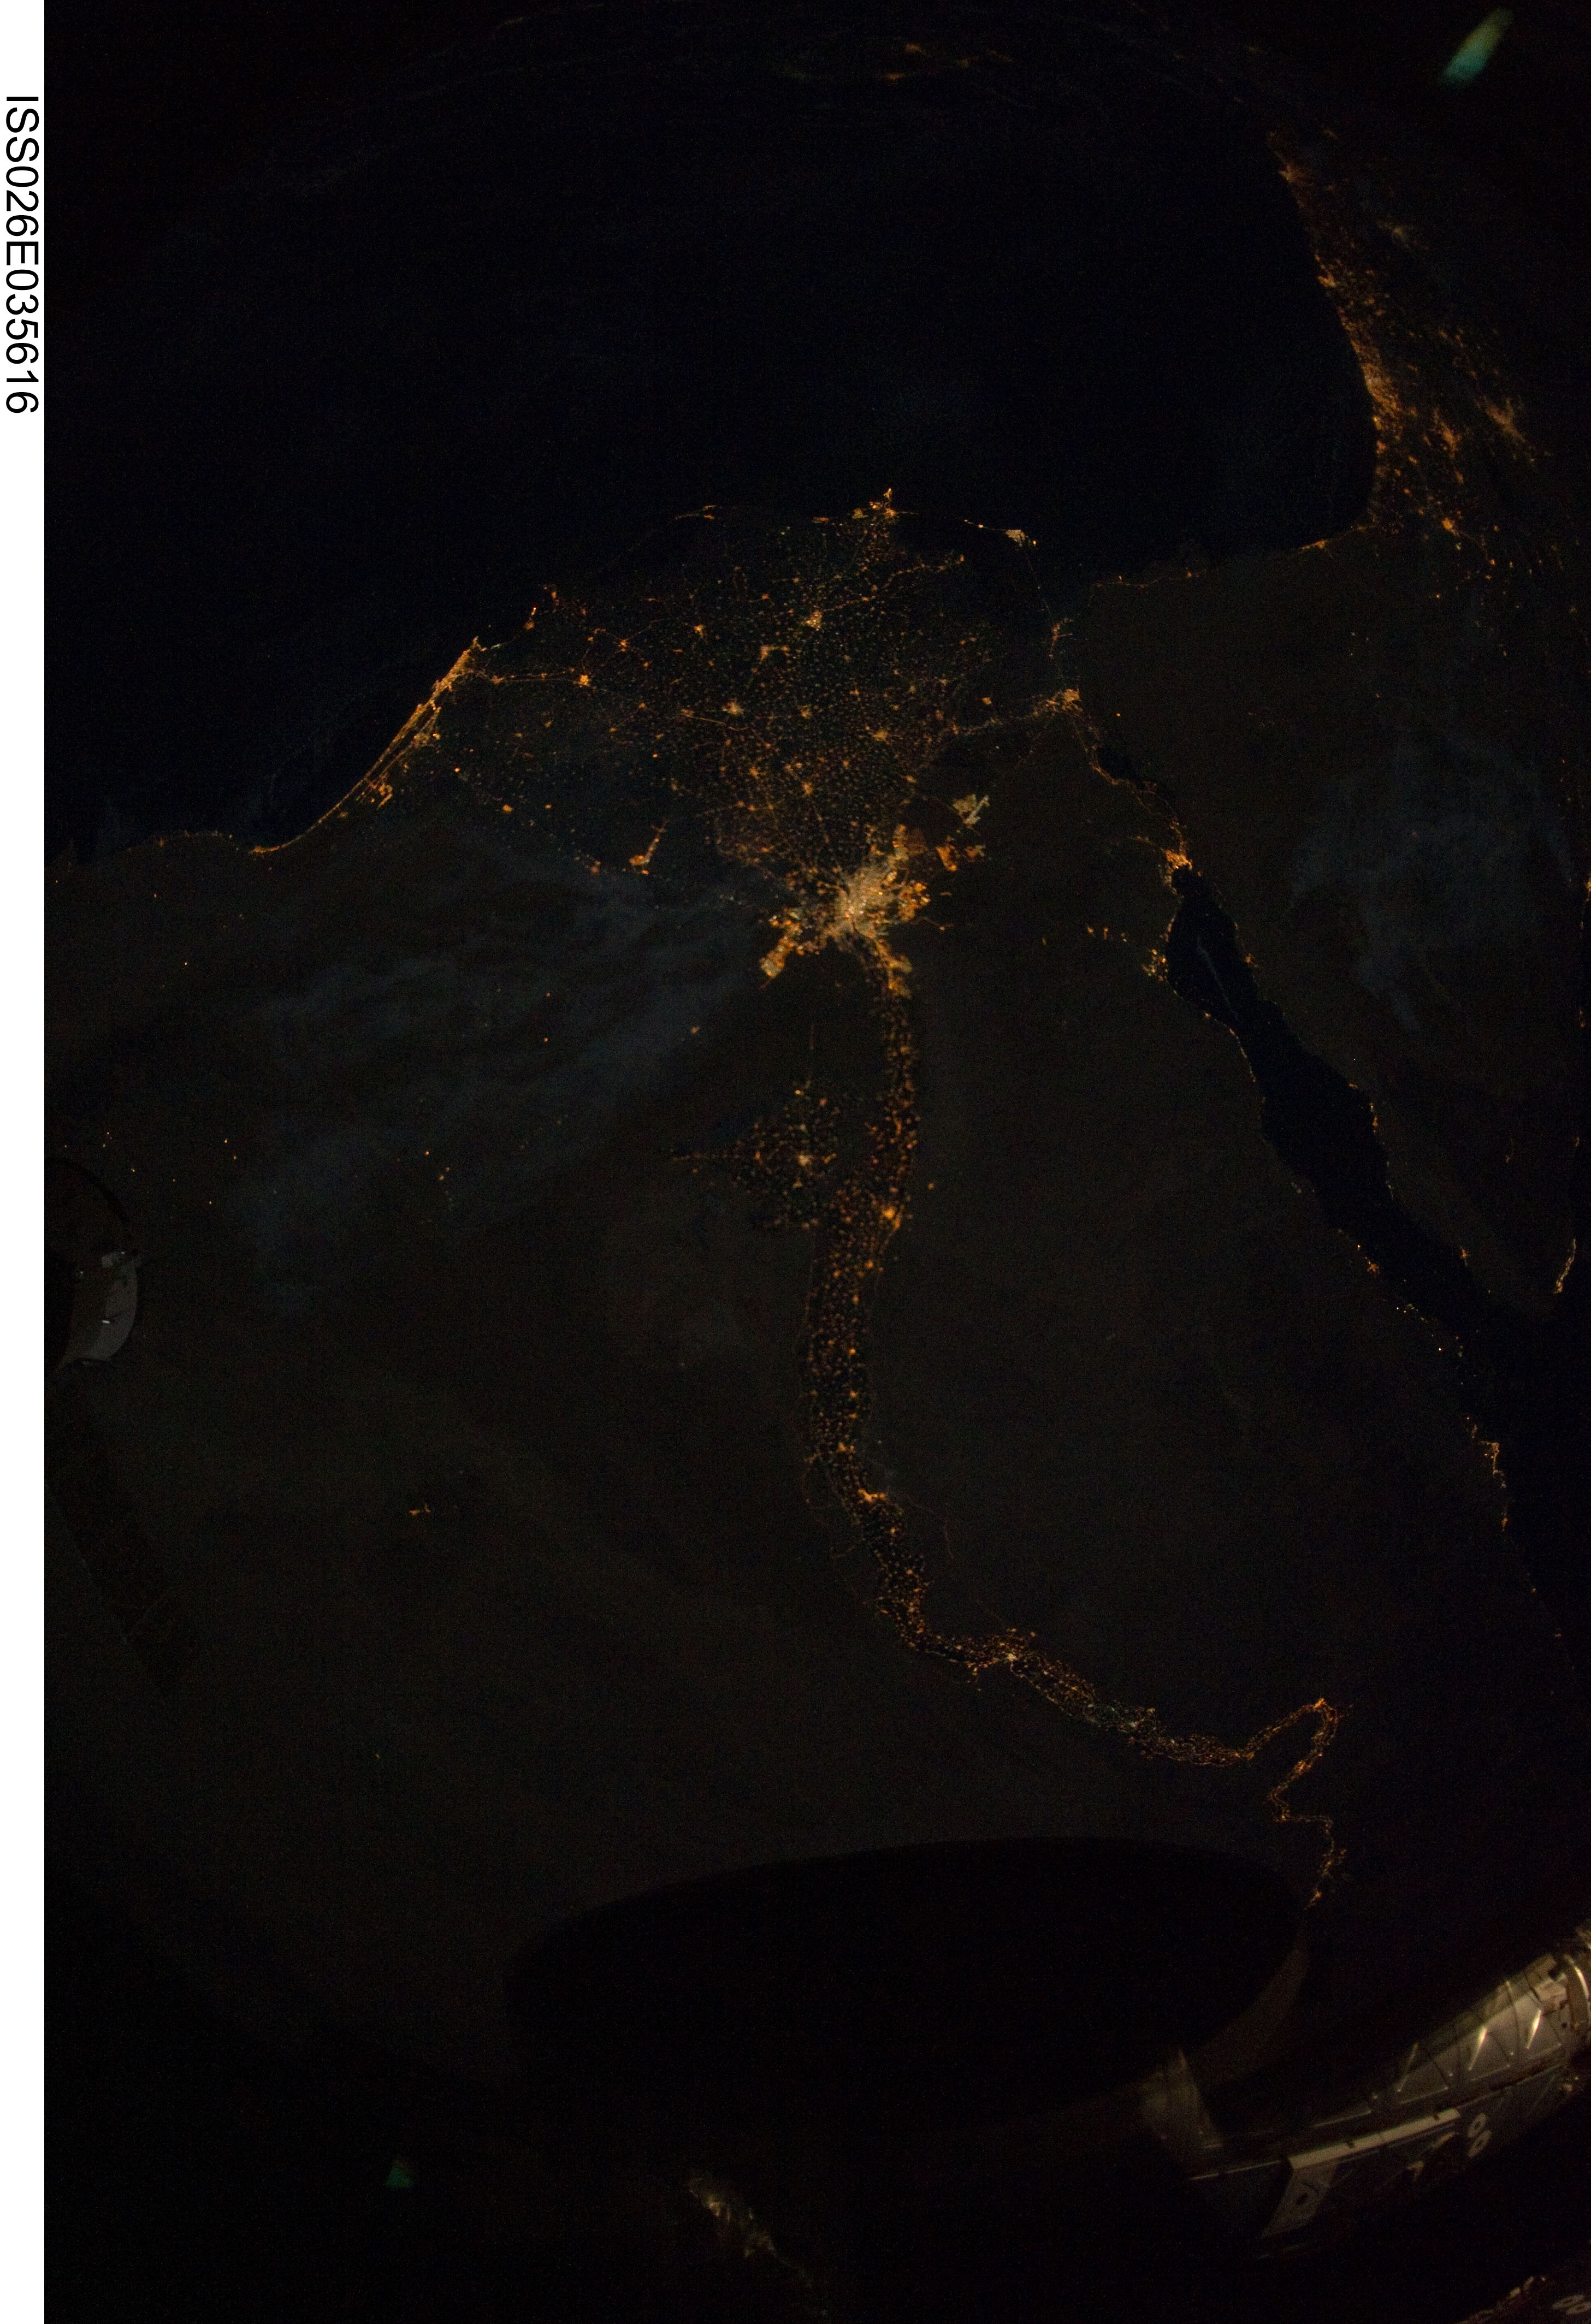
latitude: 31.3
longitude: 30.0
